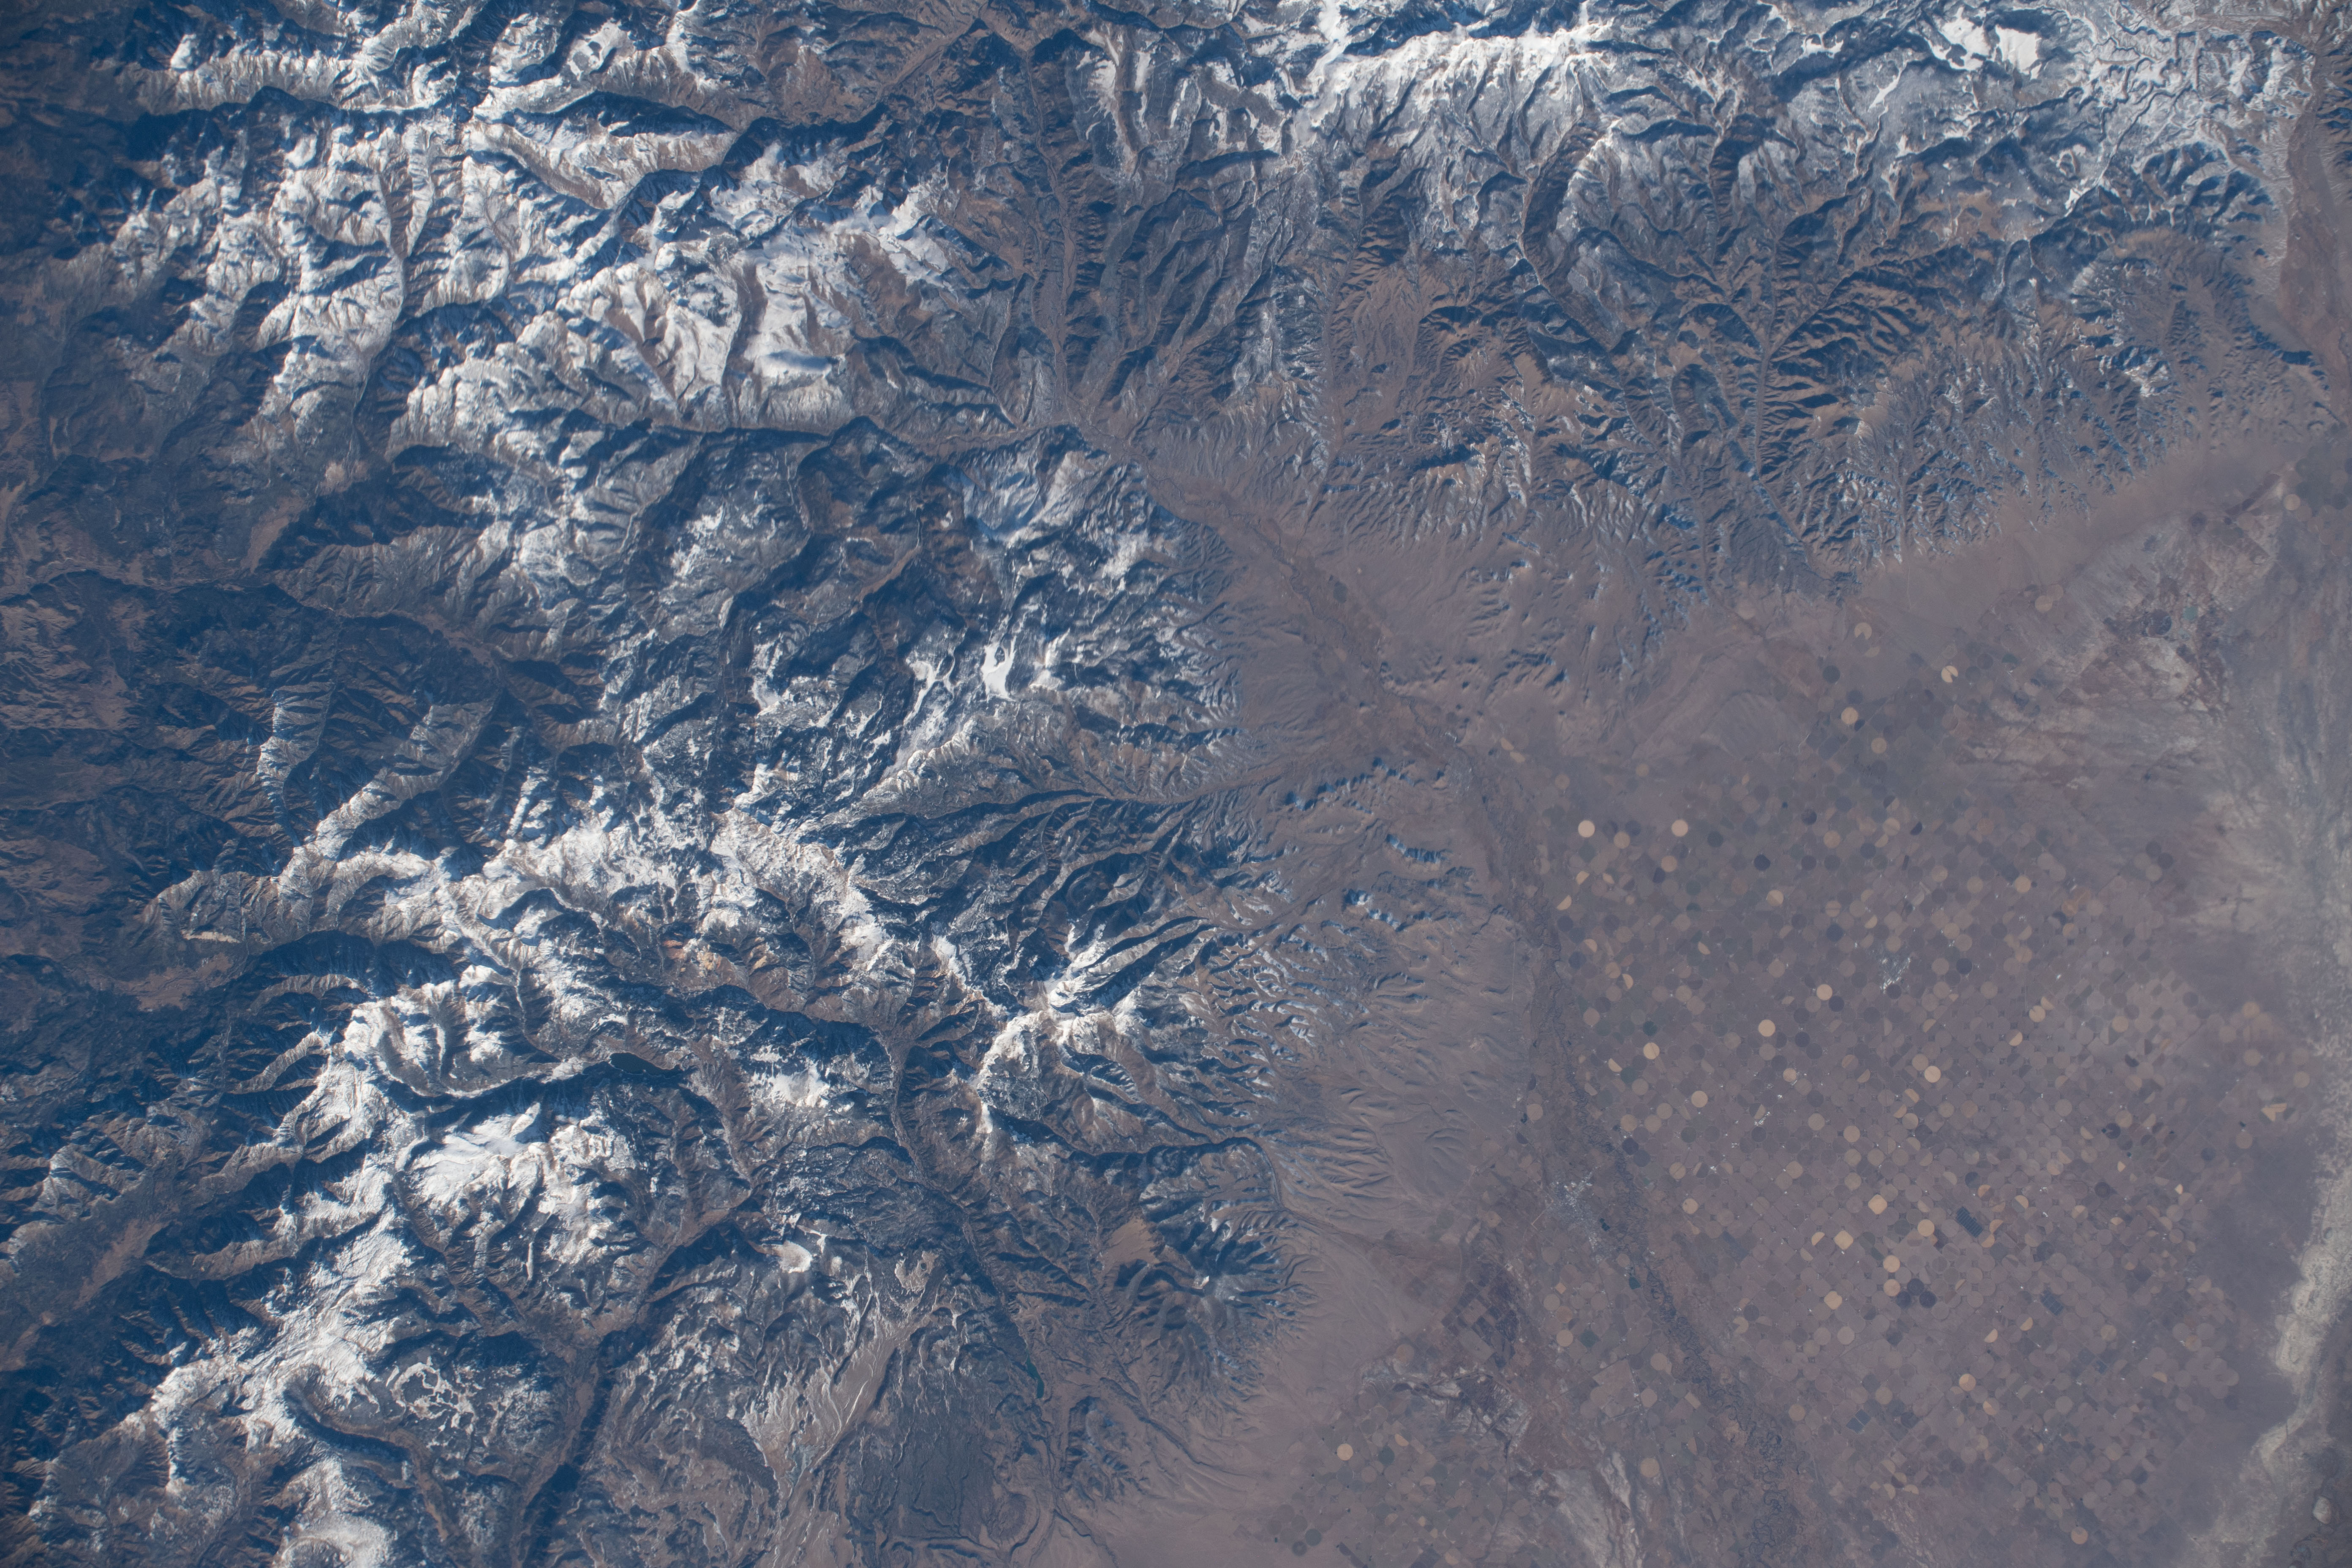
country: USA-COLORADO
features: RIO GRANDE, CONEJOS, BLACK MOUNTAIN, ALAMOSA, BENNETT PEAK
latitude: 37.7
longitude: -106.4
